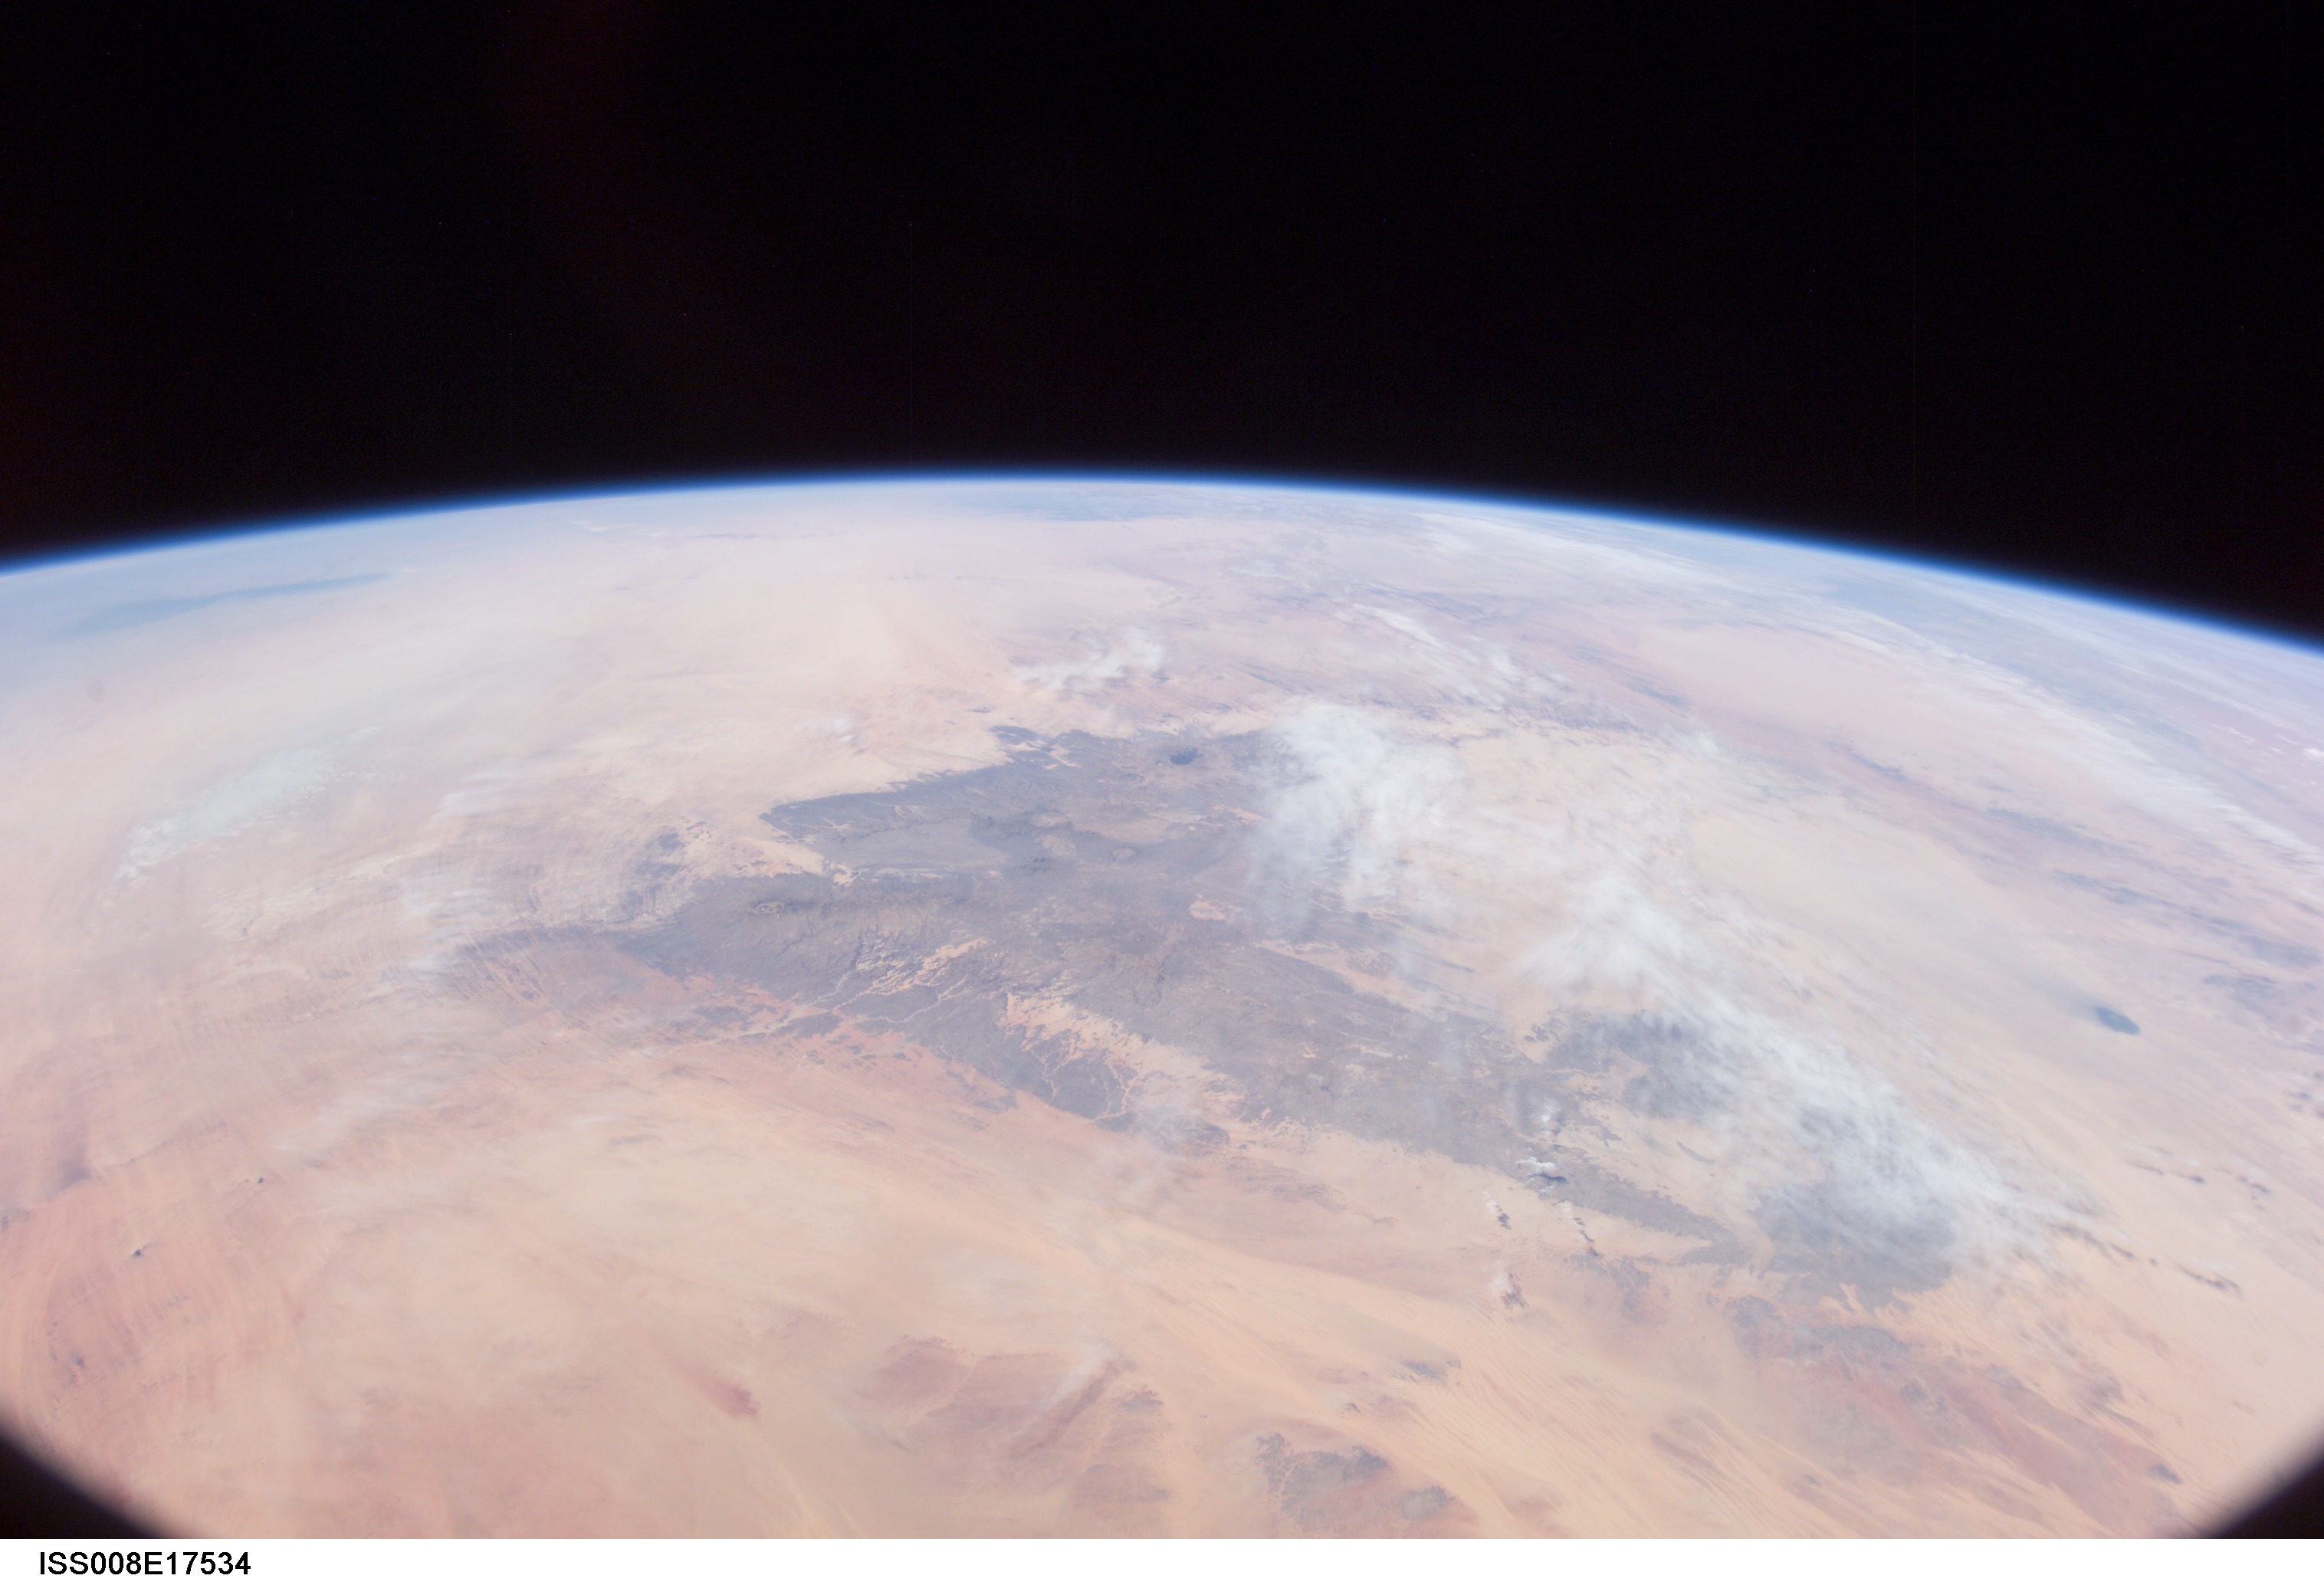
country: CHAD
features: SAHARA D., LIBYAN DES., TIBESTI MTS., ATMOSPHERIC LIMB
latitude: 21.5
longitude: 18.5
